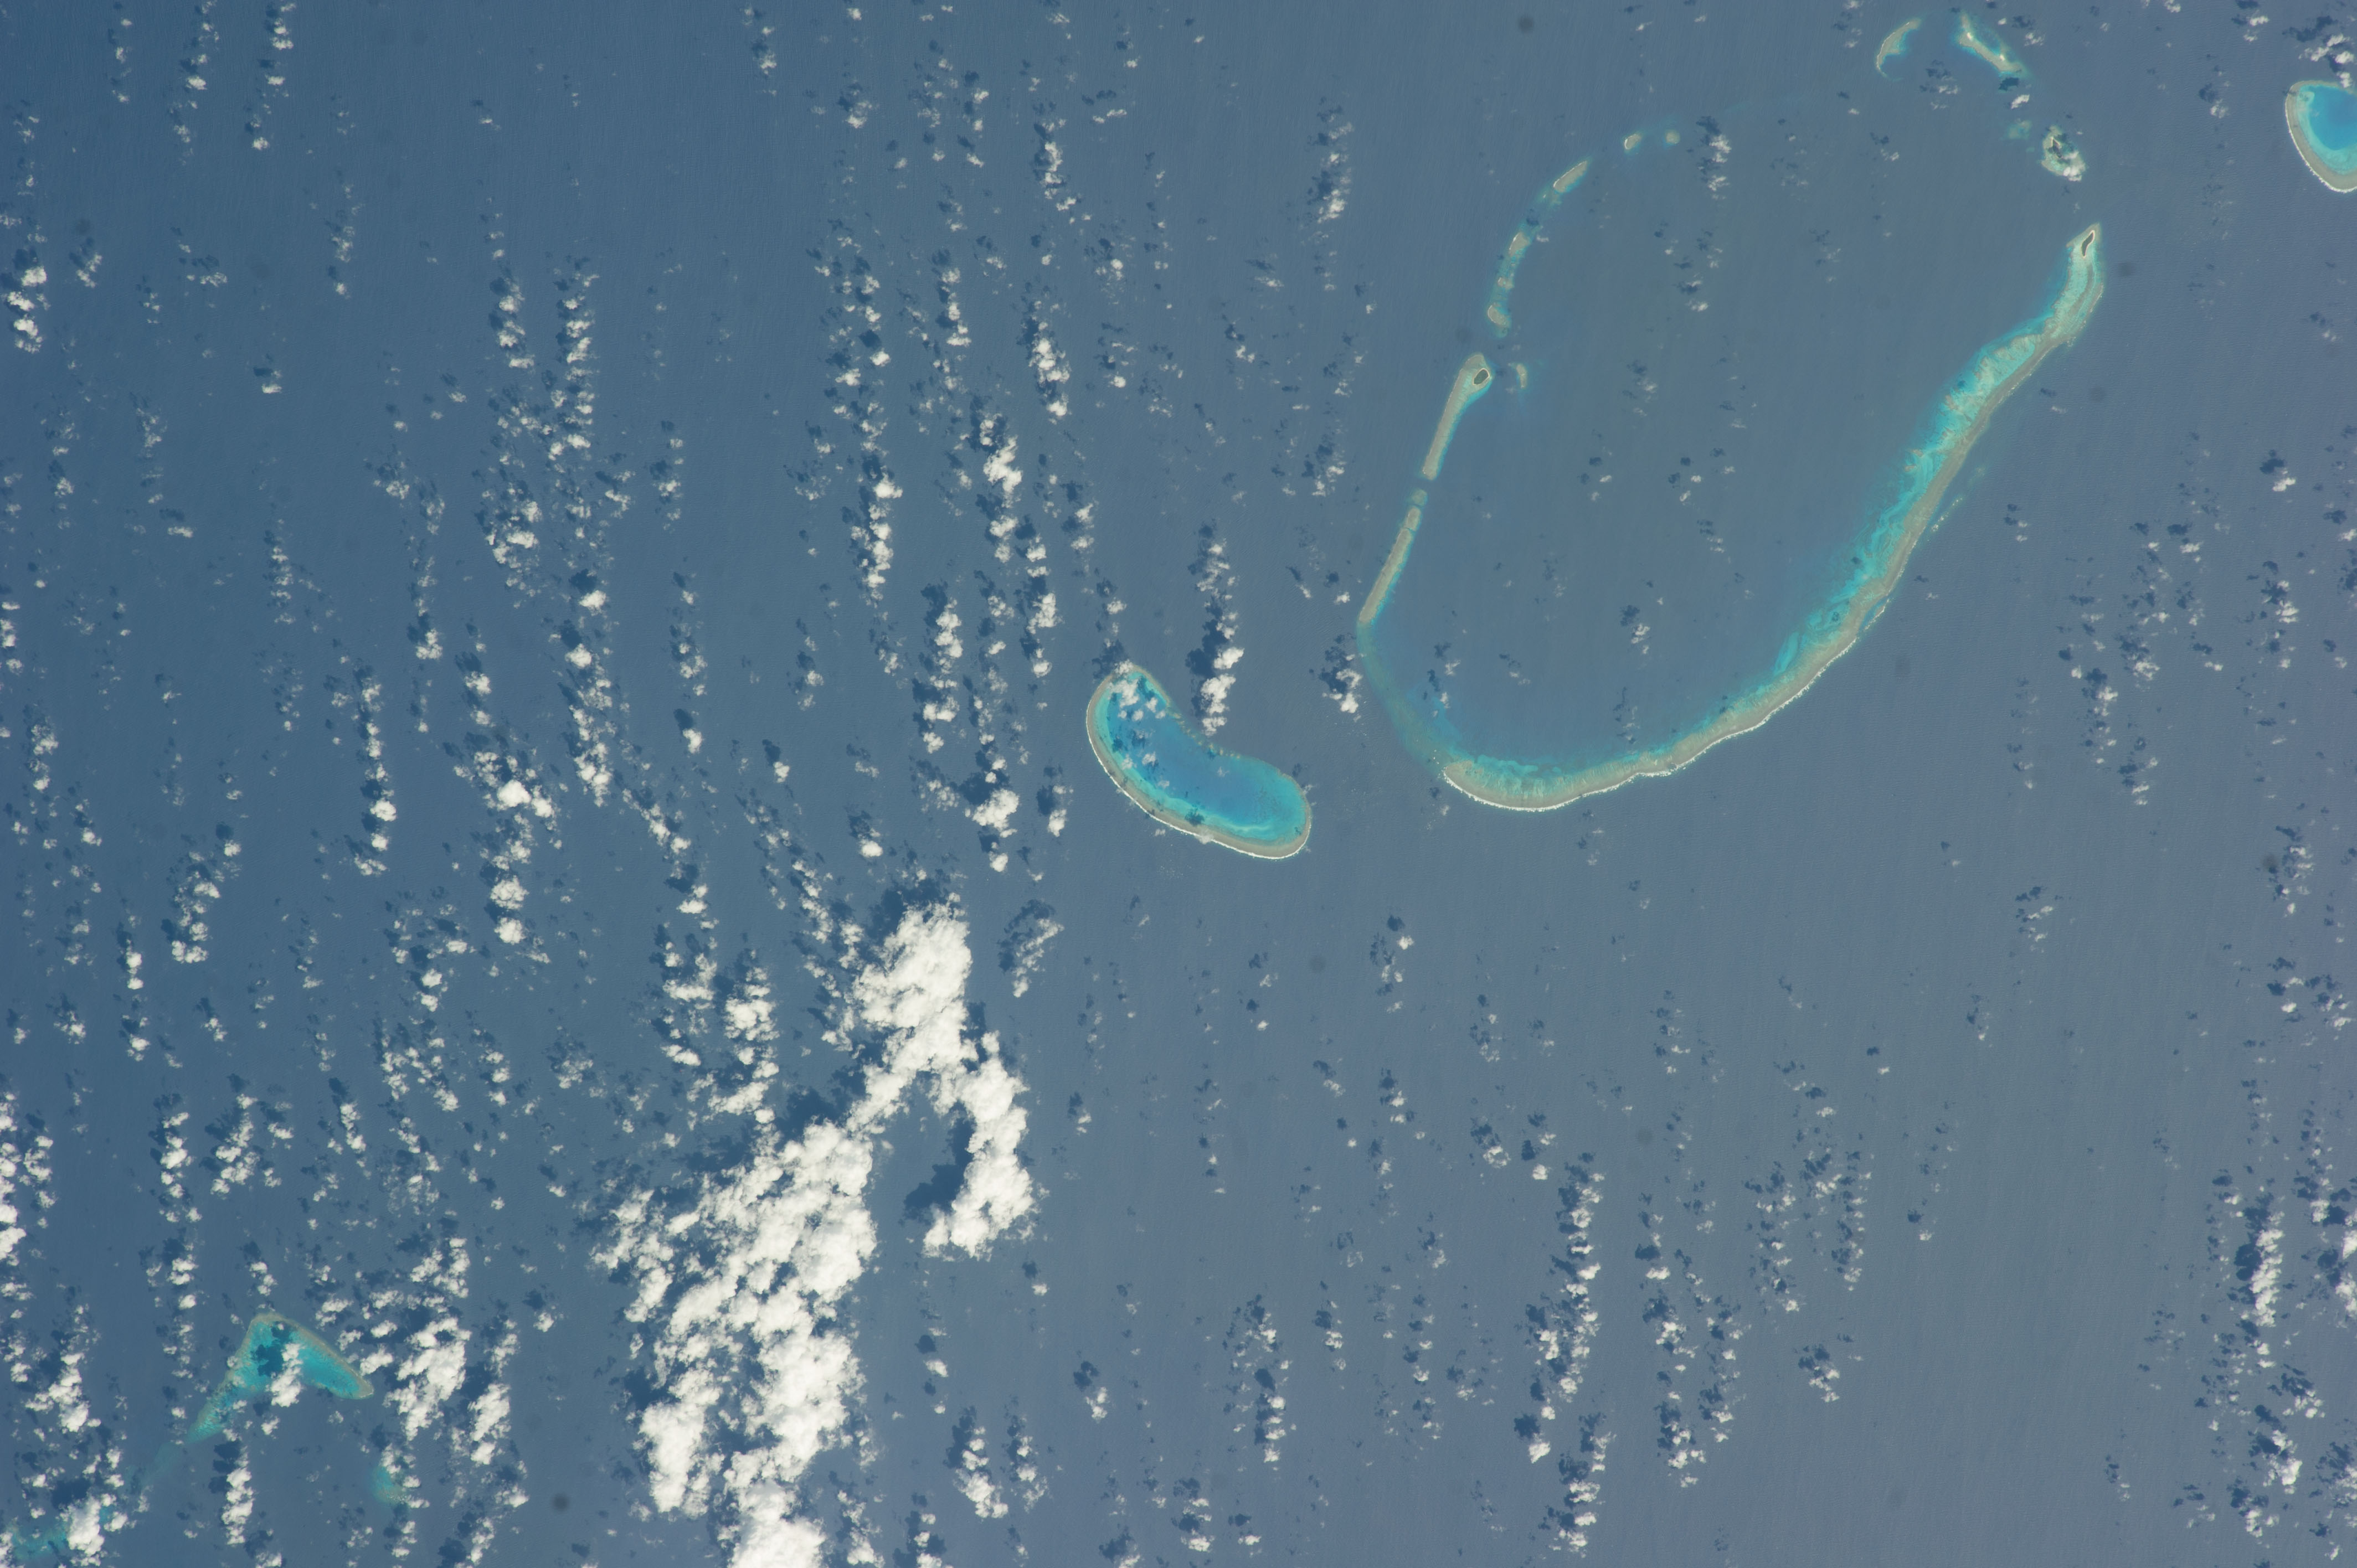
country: CORAL SEA
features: CORAL SEA, ARCHIPELAGO
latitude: -18.4
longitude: 163.1
